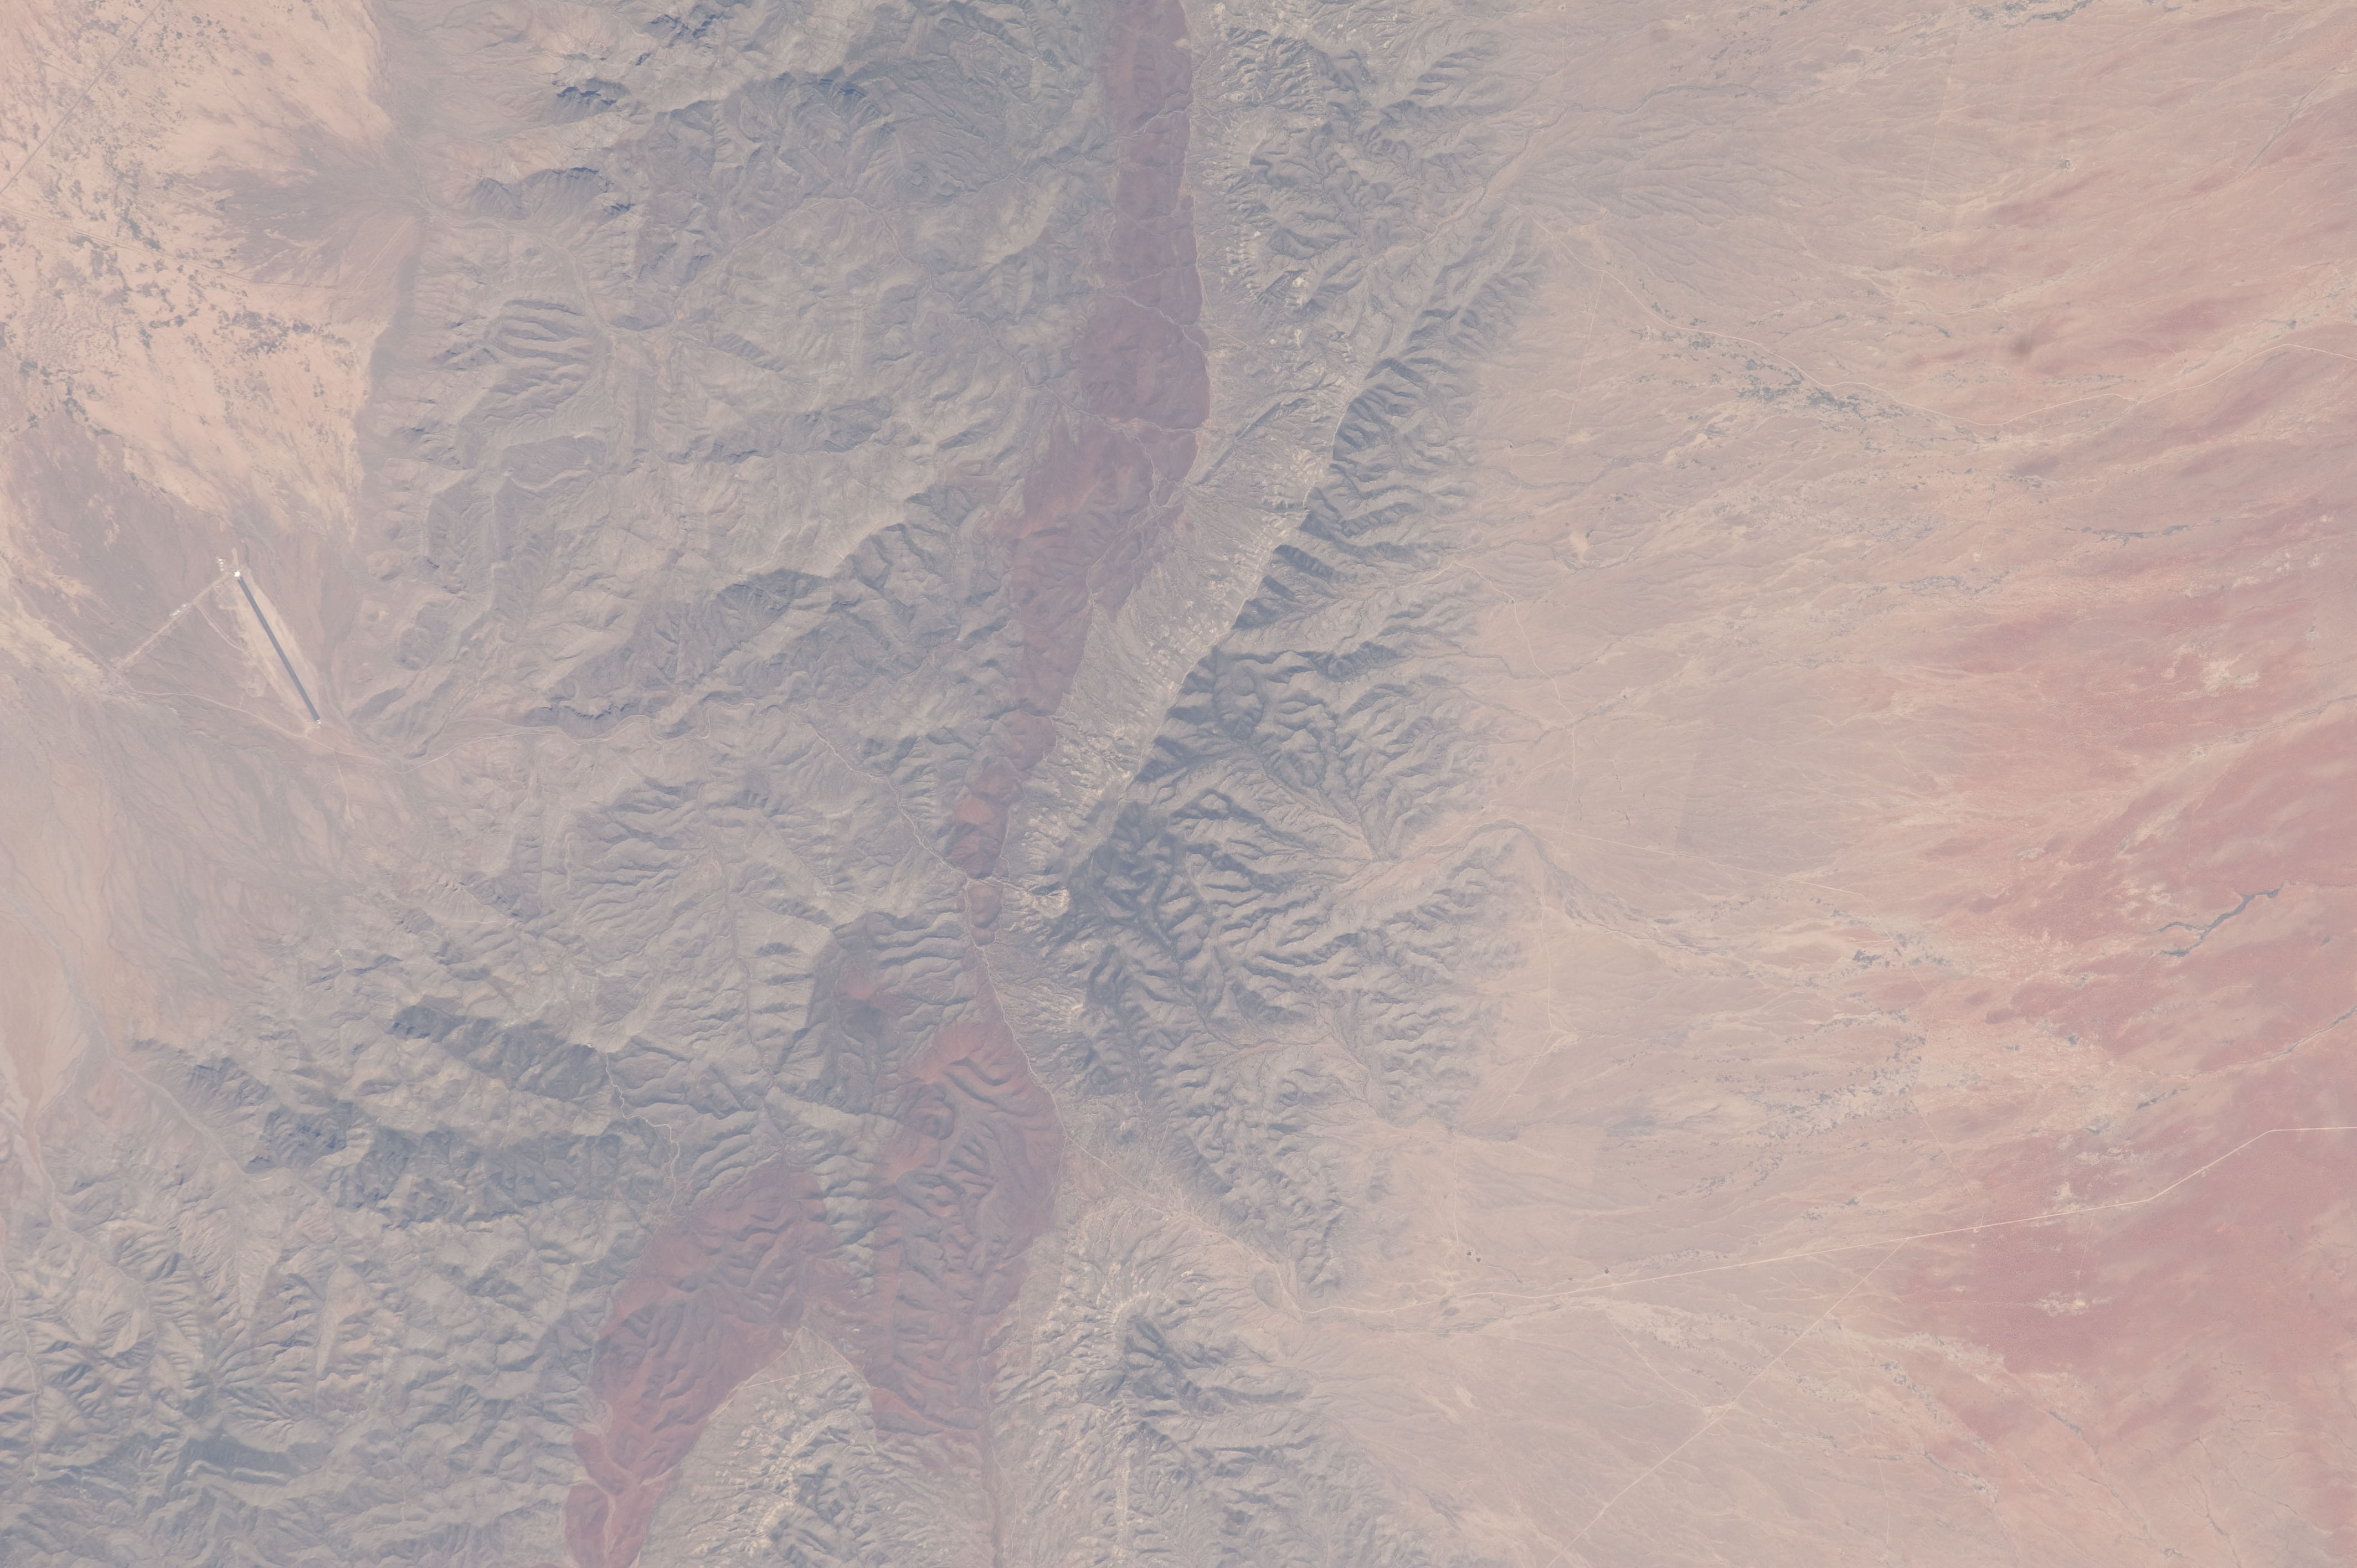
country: USA-NEW MEXICO
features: SAN ANDRES MTS.
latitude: 33.2
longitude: -106.8
